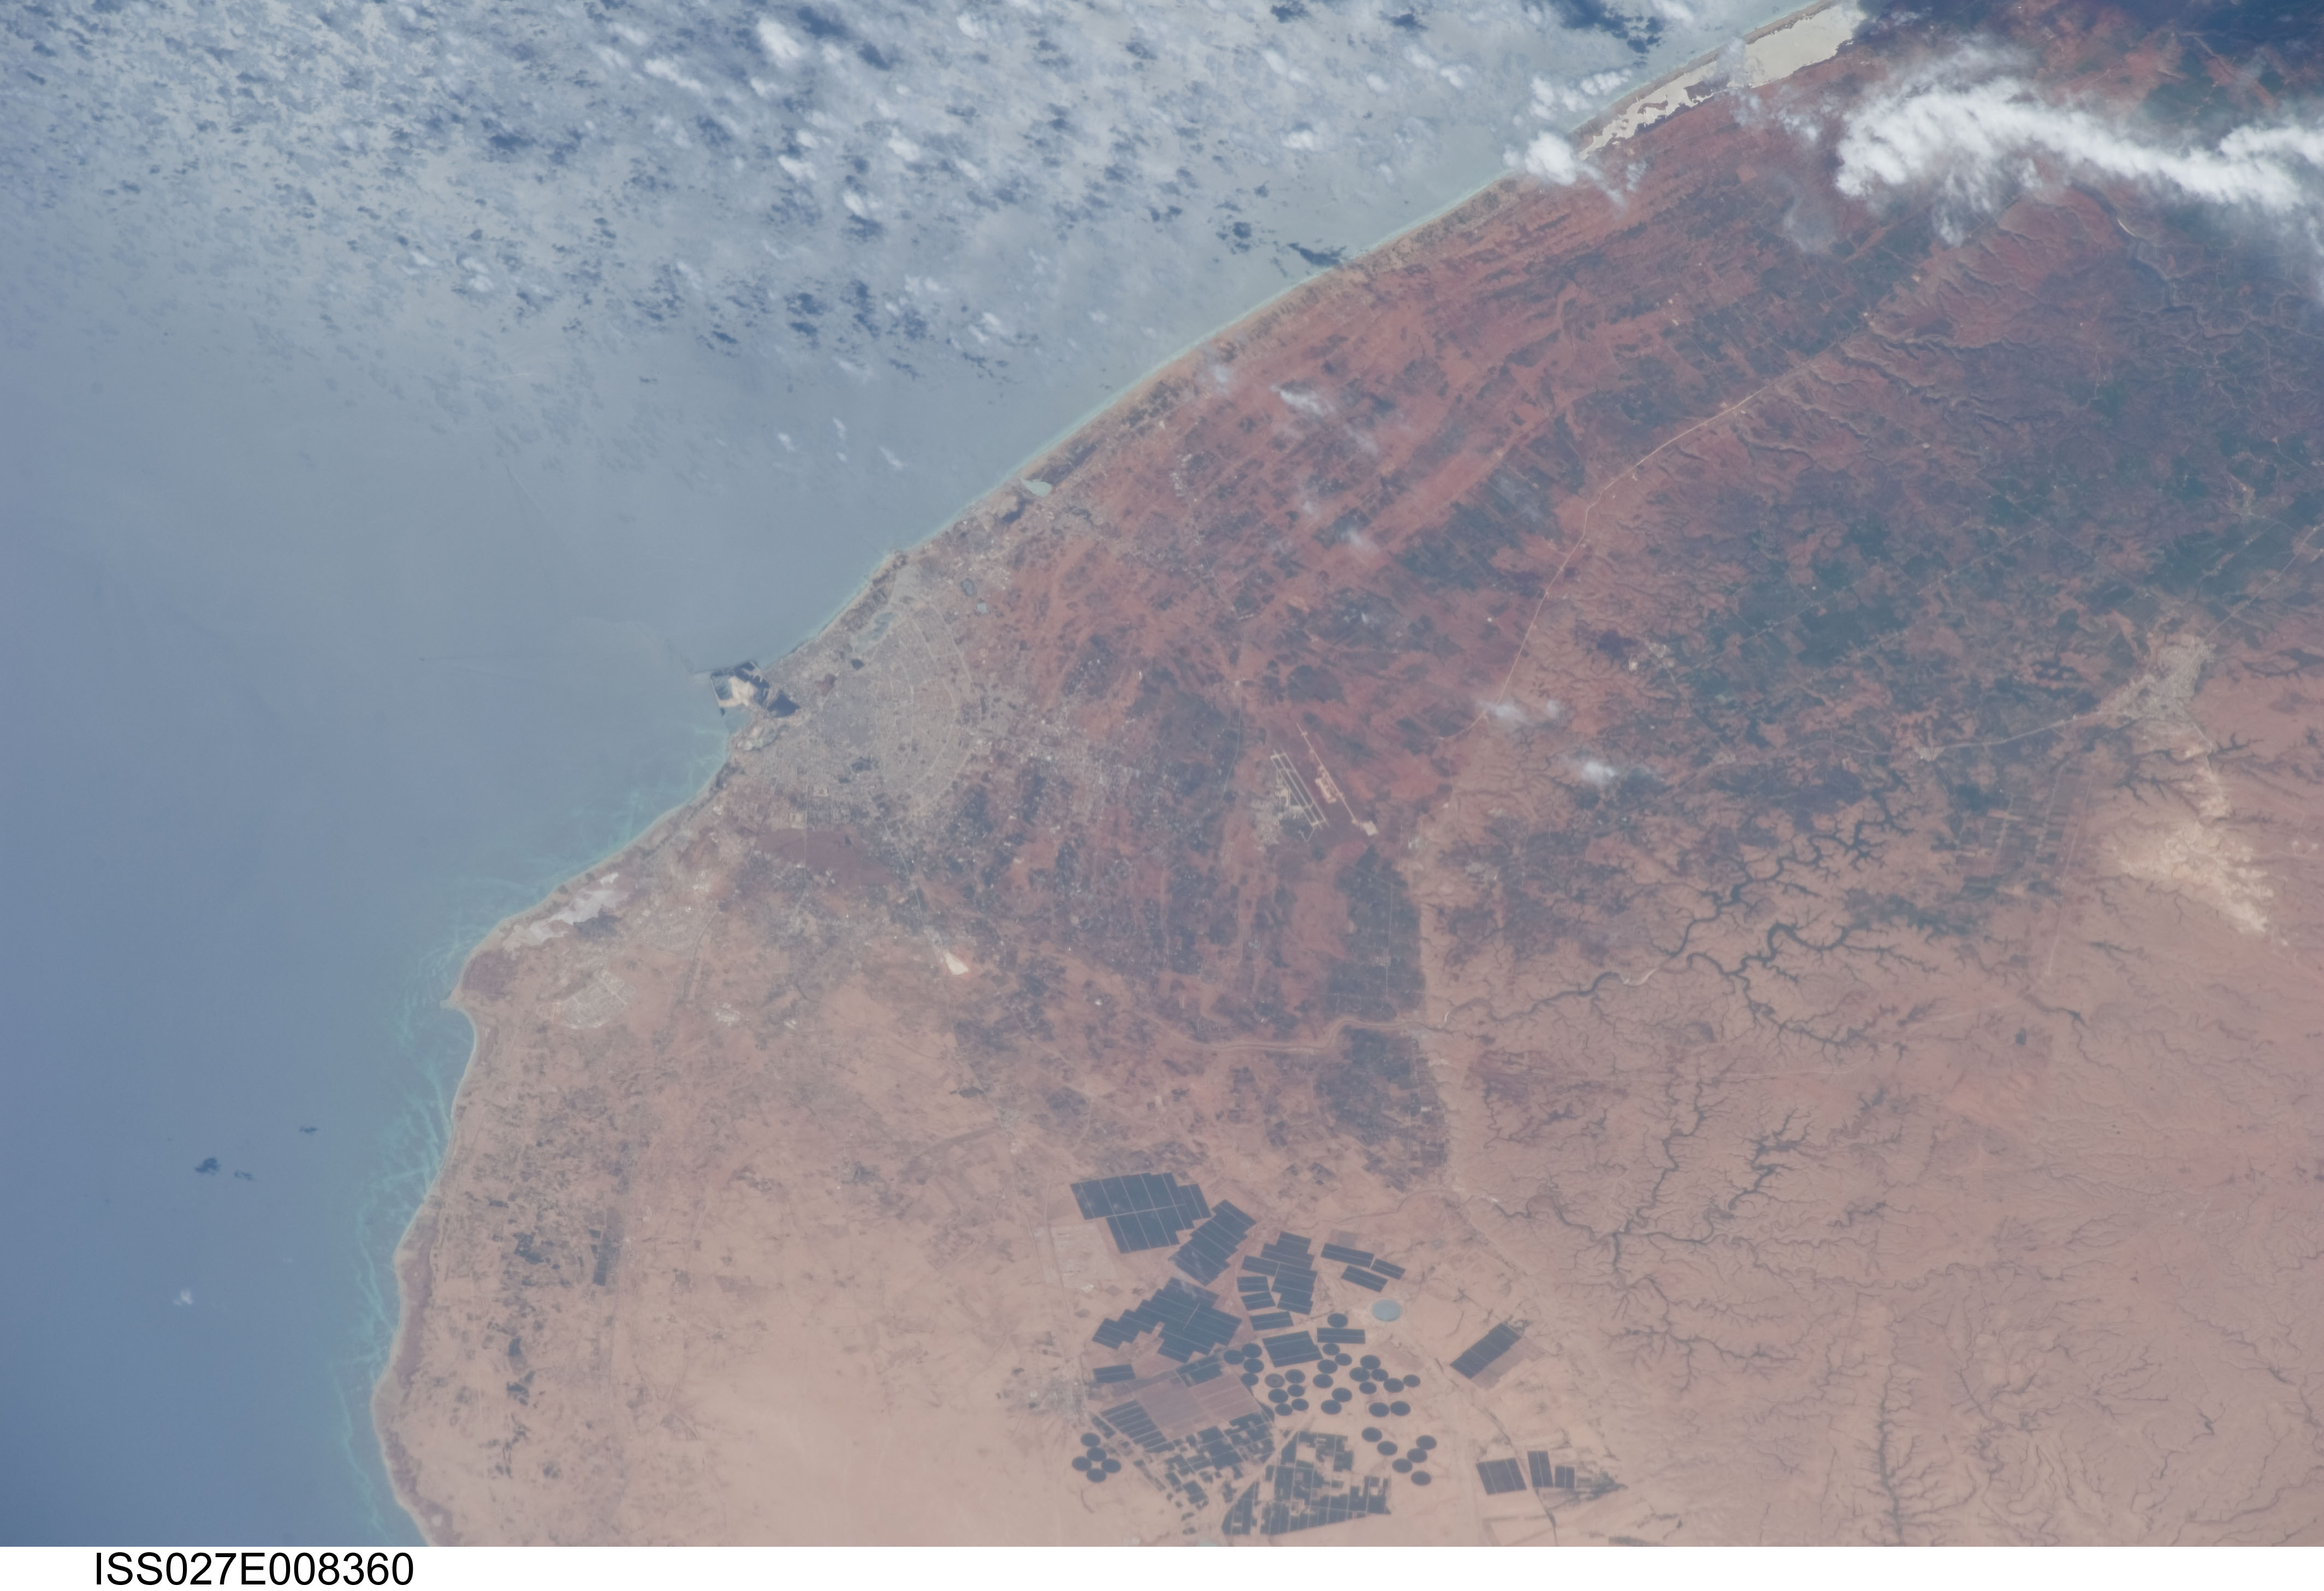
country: LIBYA
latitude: 32.1
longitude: 20.3
